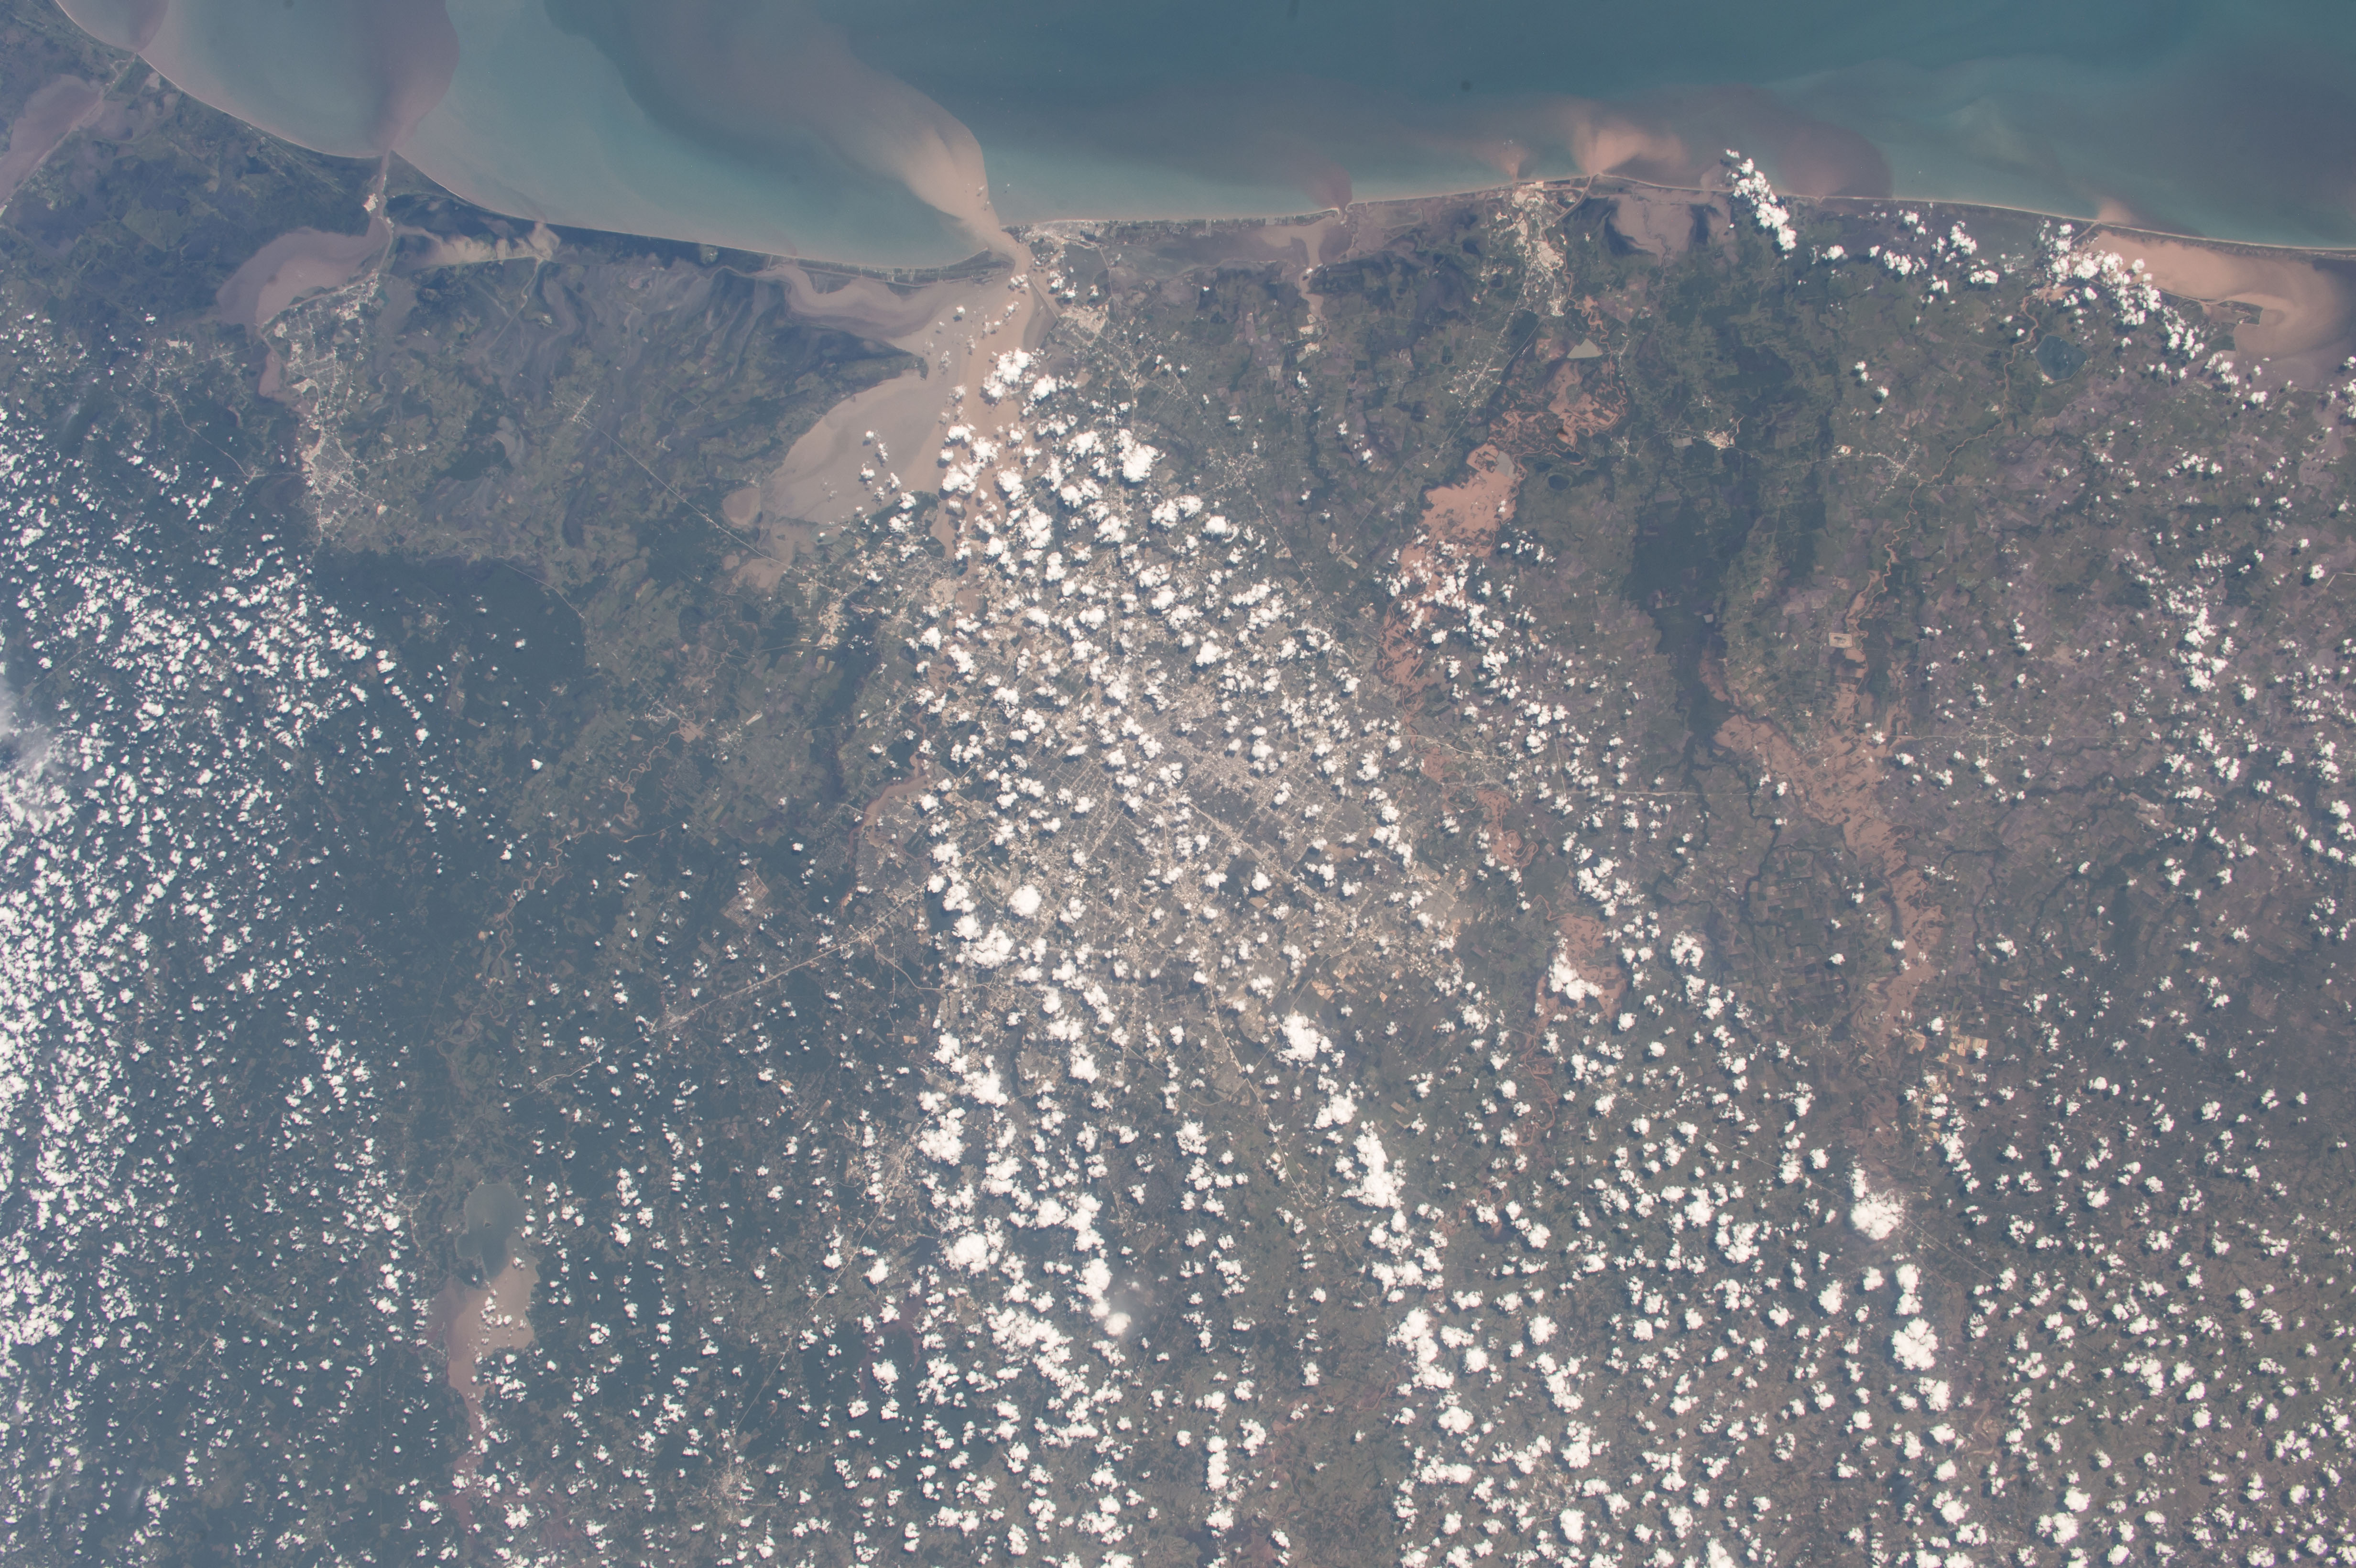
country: USA-TEXAS
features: CITY OF HOUSTON, GALVESTON B., TRINITY R., FLOODING, COASTLINE
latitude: 30.0
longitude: -95.5
